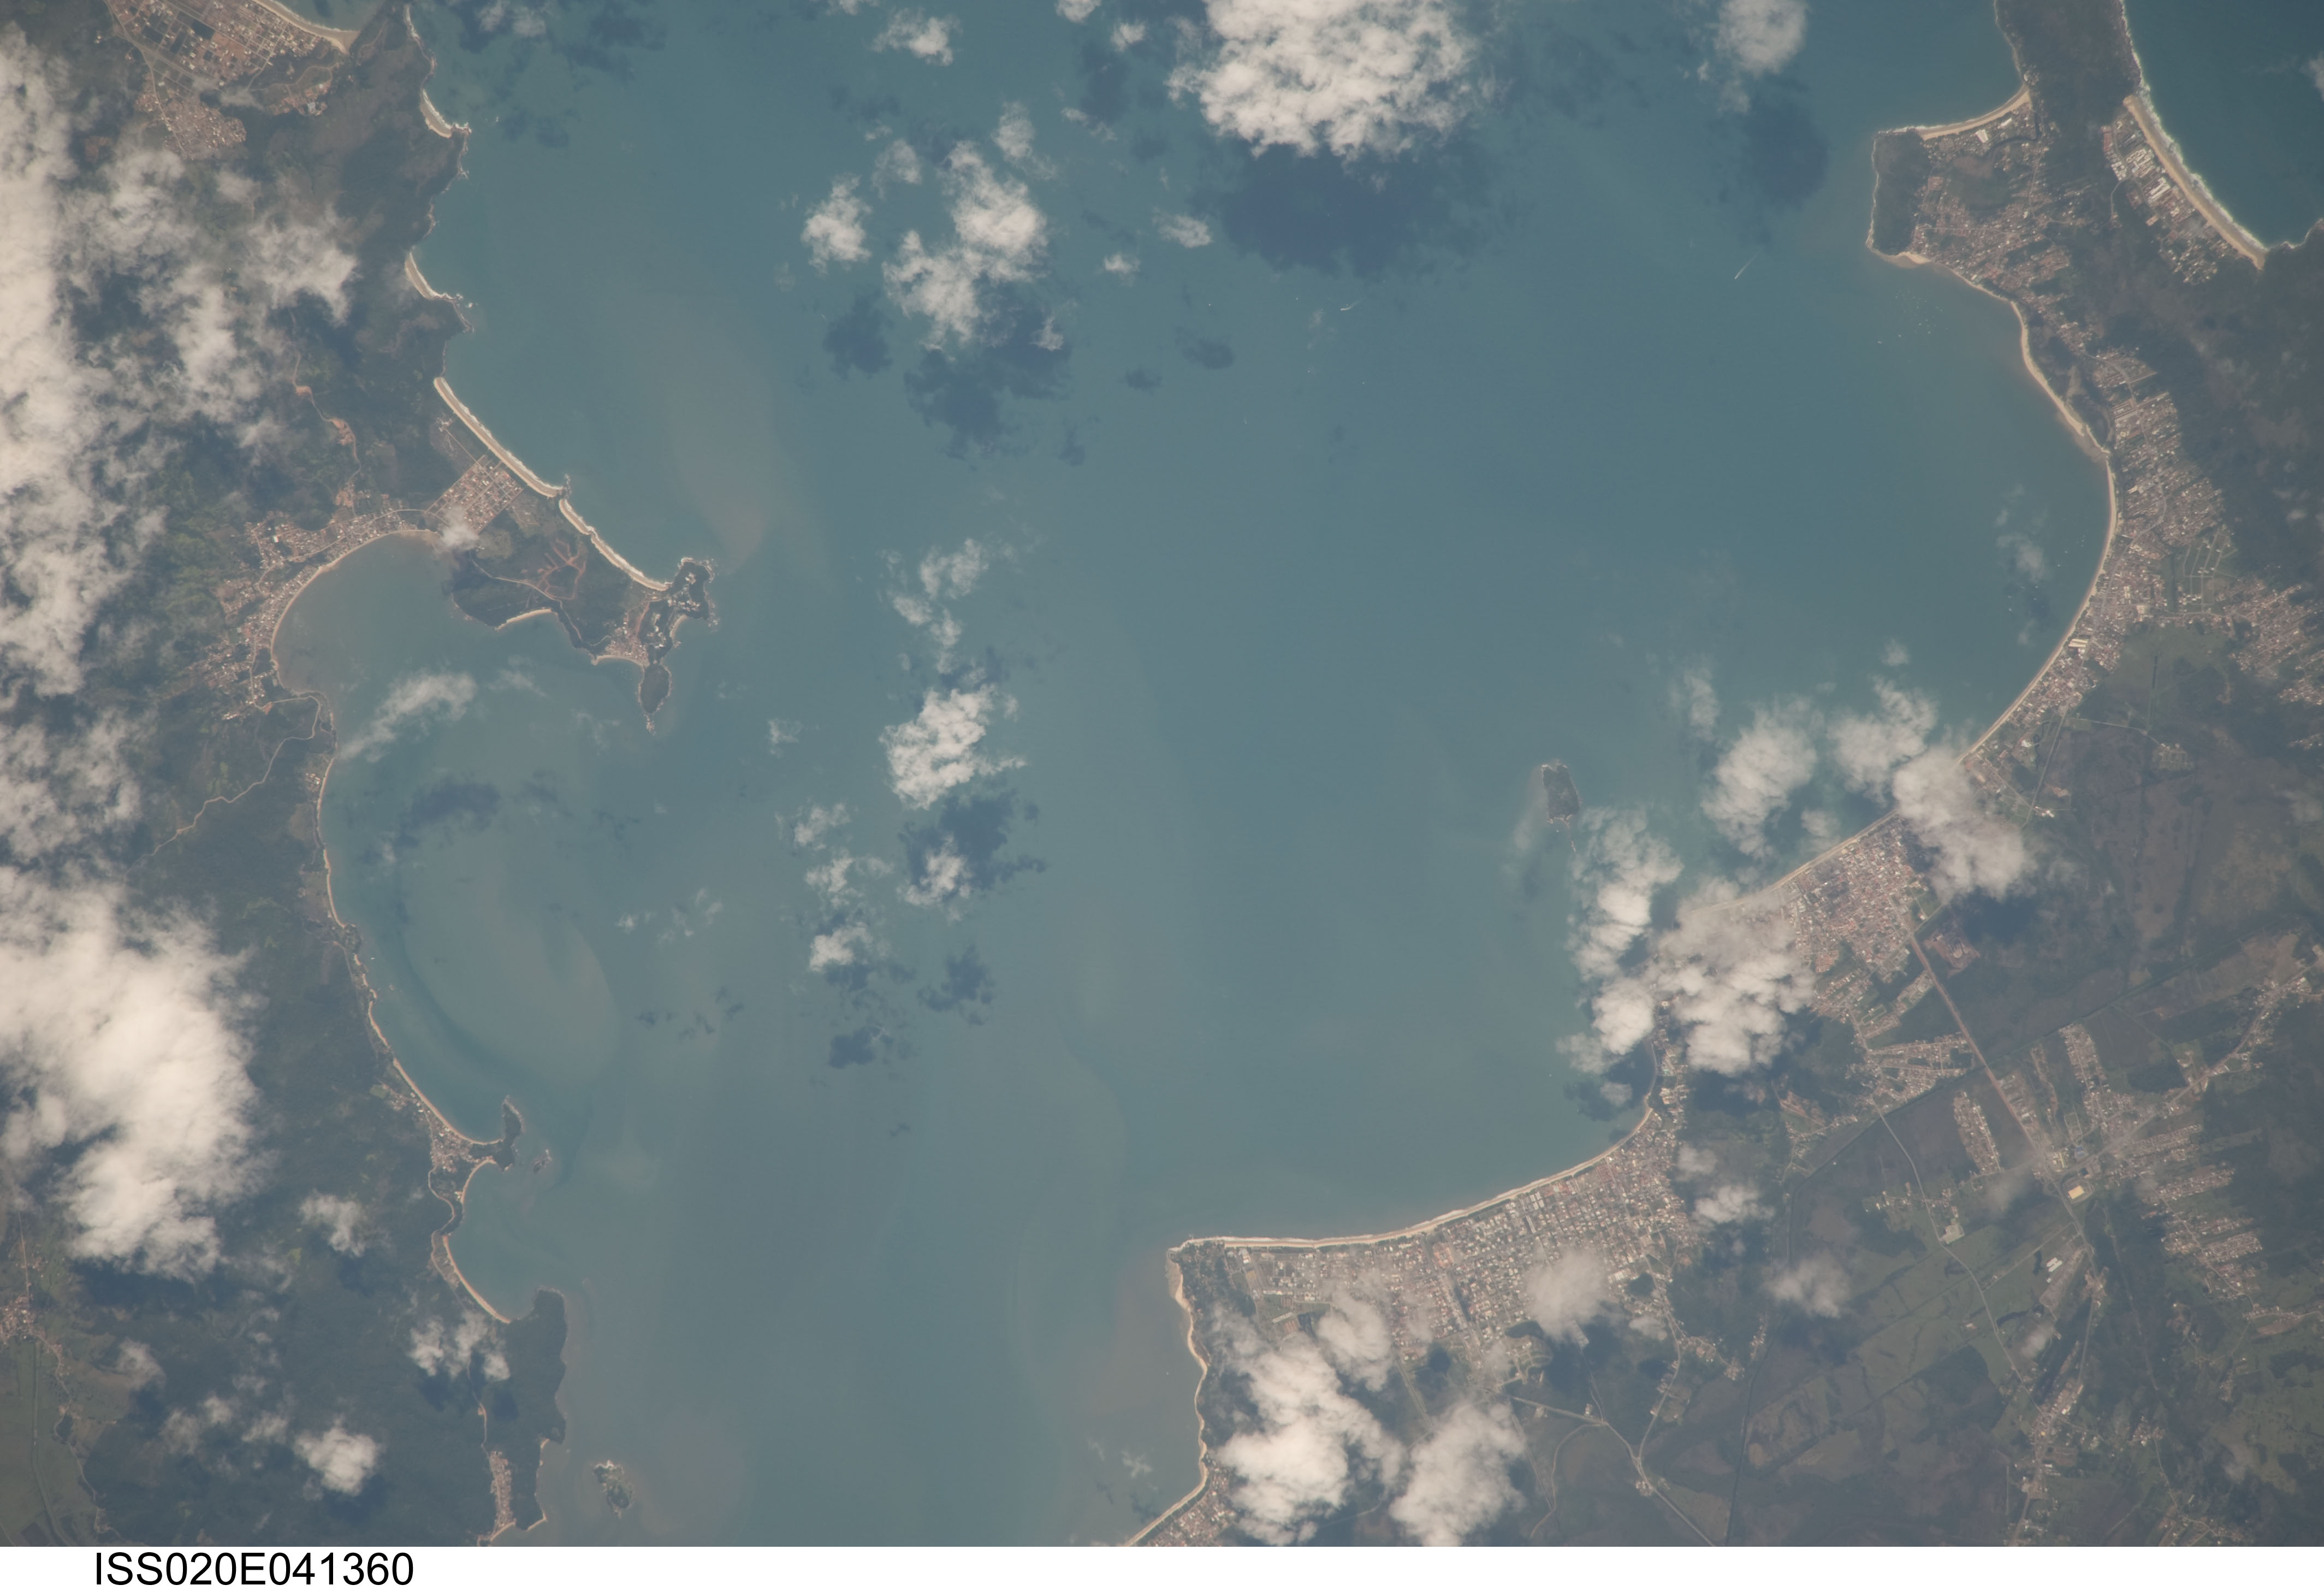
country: BRAZIL
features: CACHOEIRA DO BOM JESUS, CANASVIEIRAS
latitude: -27.4
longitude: -48.5
